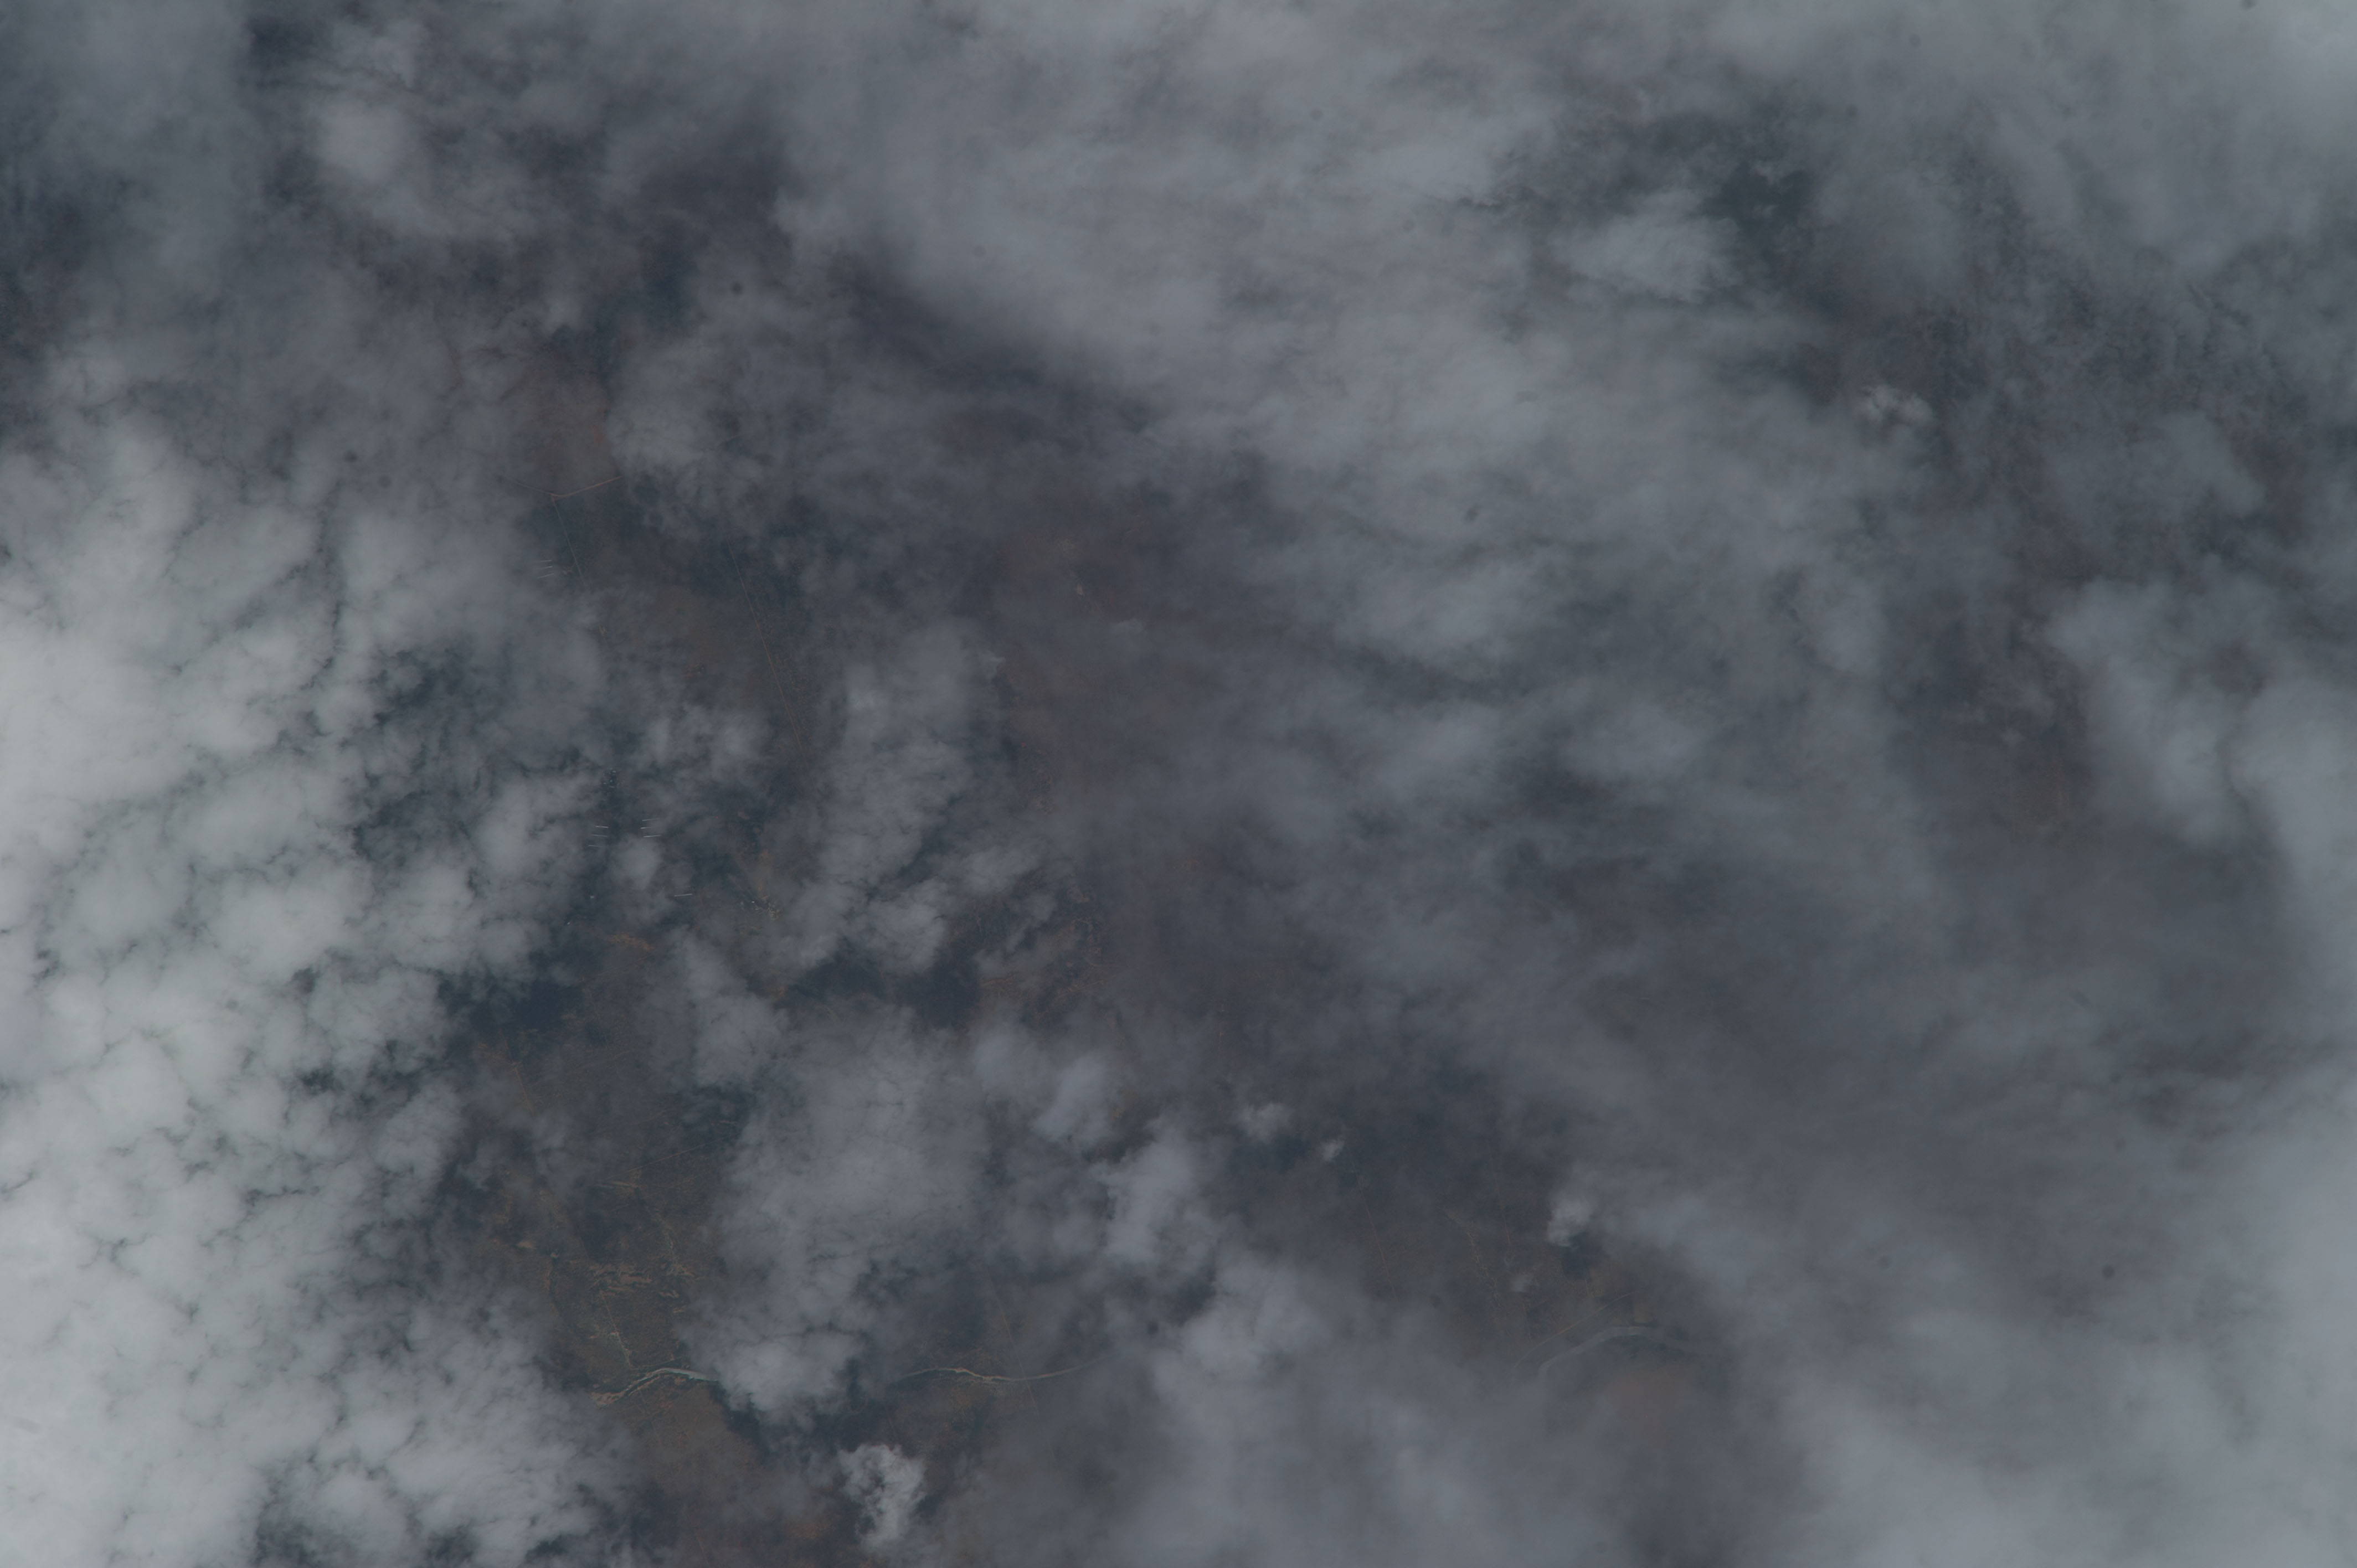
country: BOTSWANA
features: UMGWENYA RIVER DRAINAGE, ROAD
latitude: -22.5
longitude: 28.3
